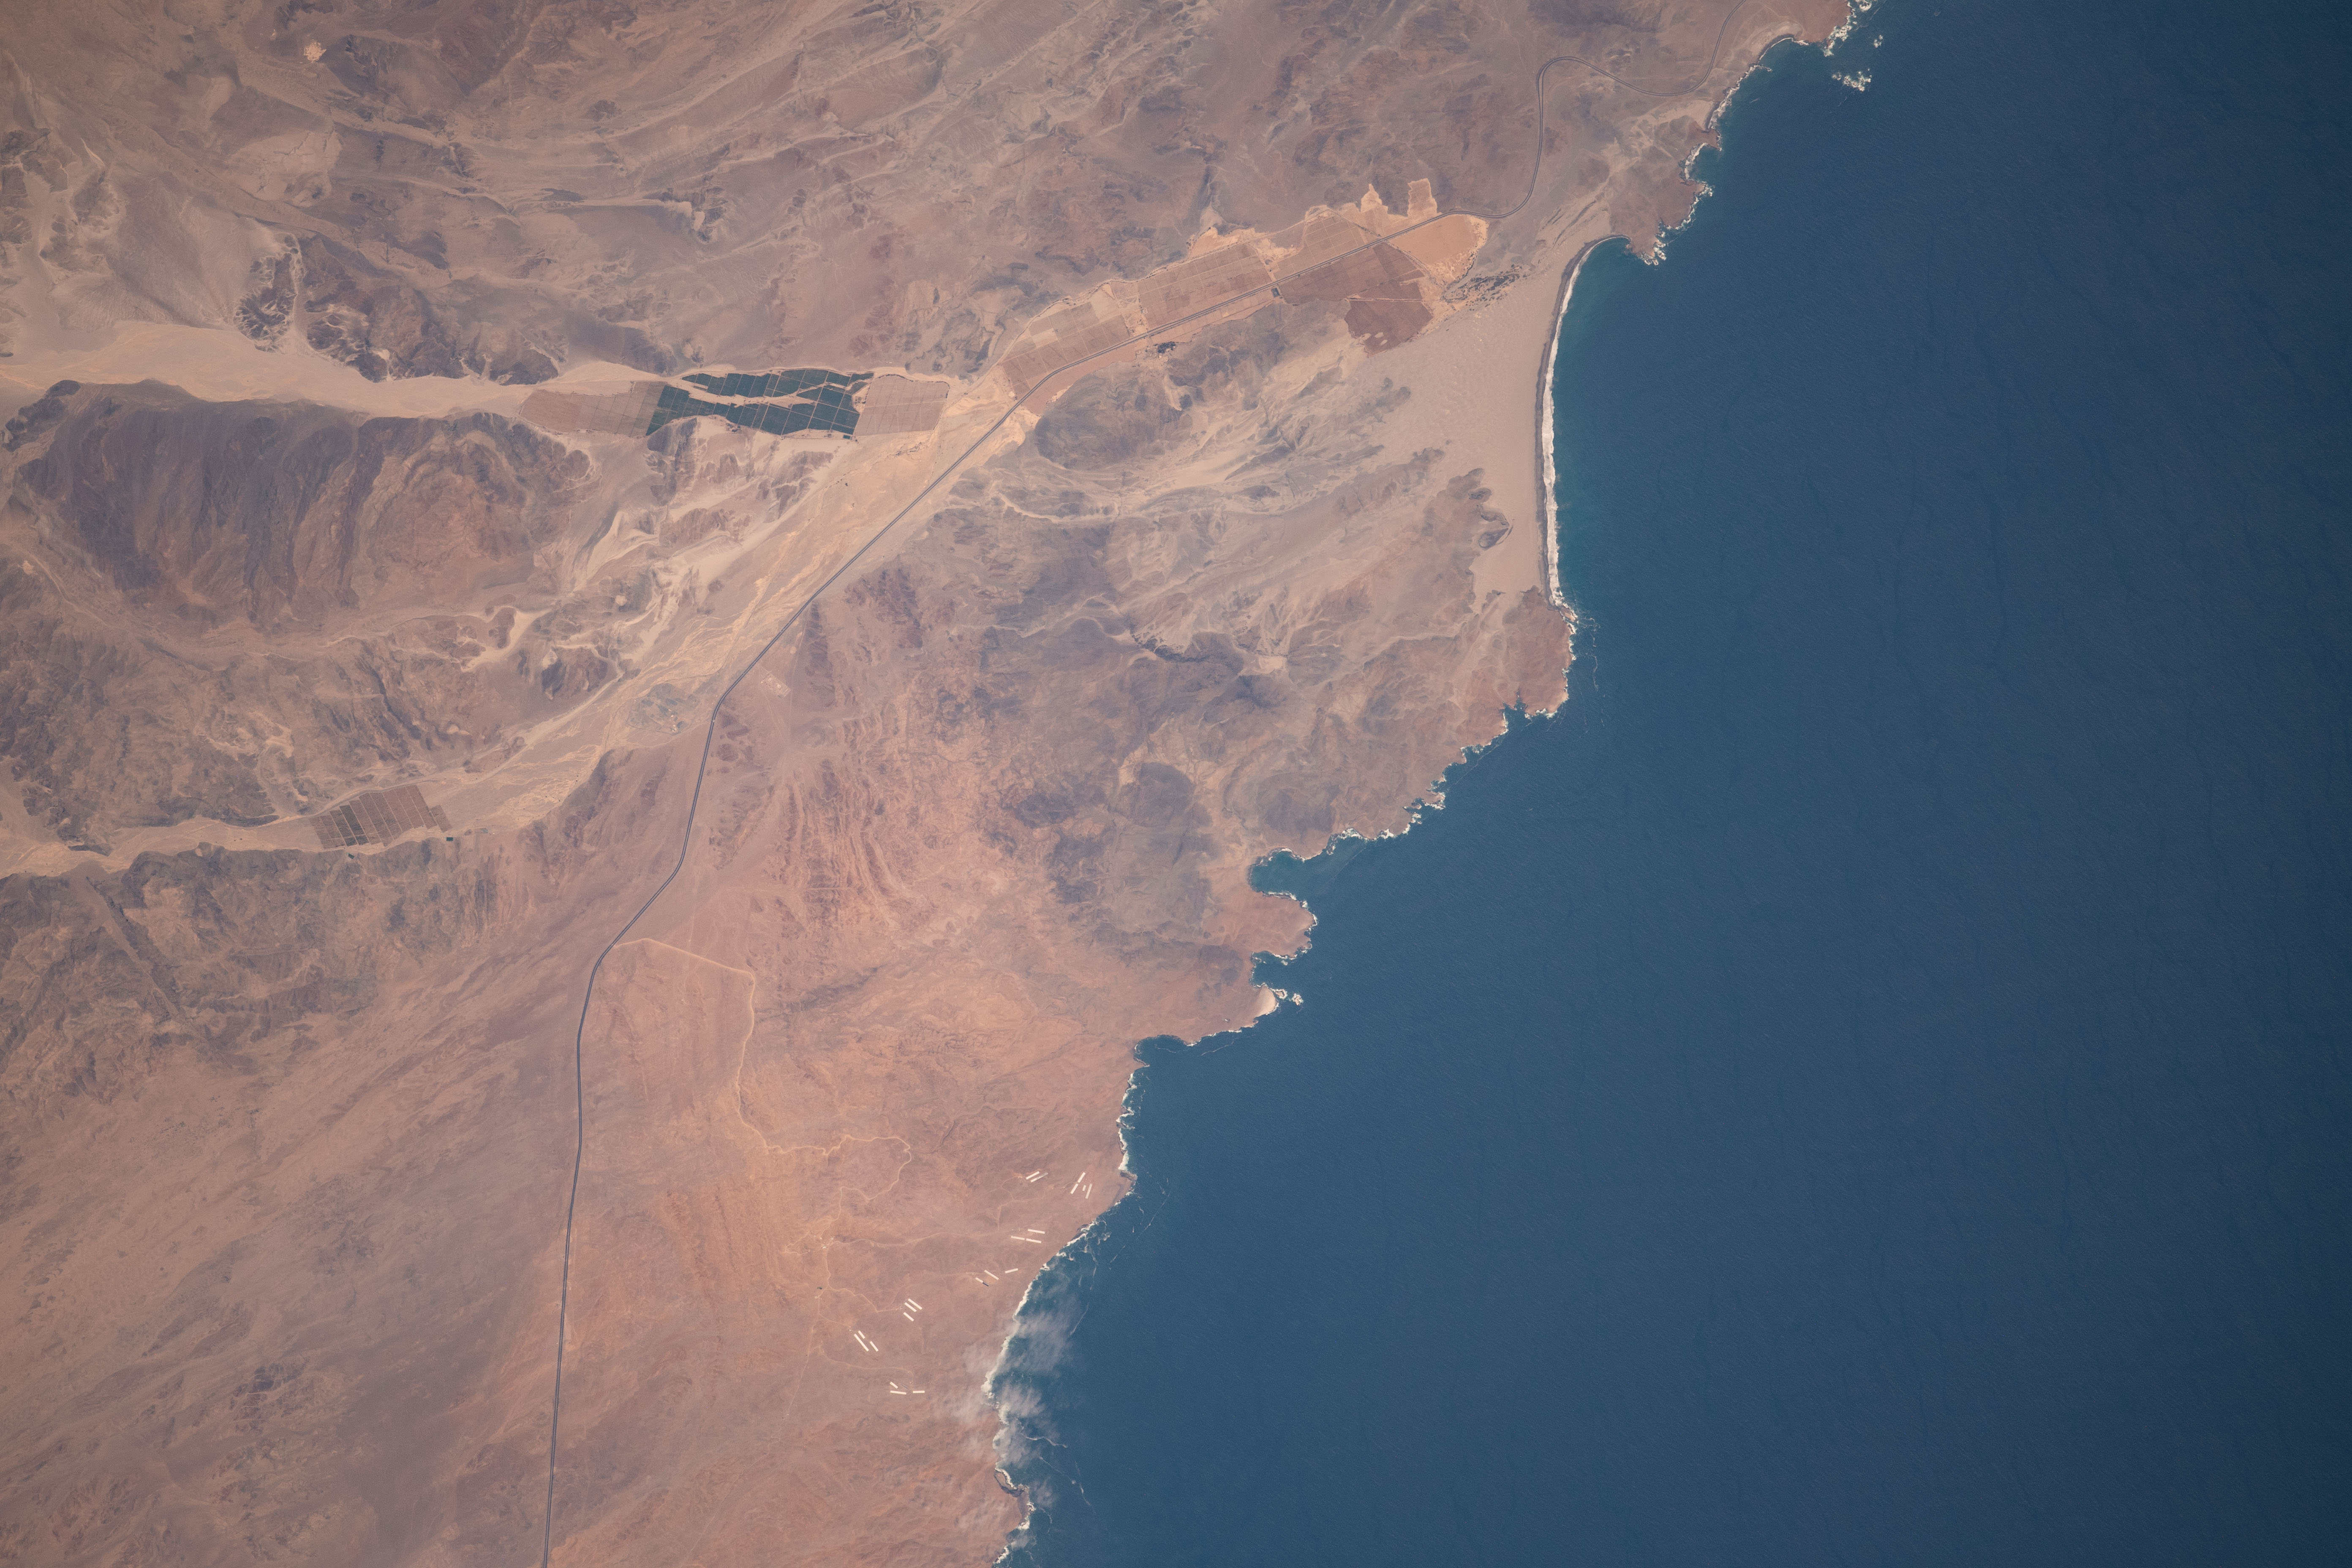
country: PERU
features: COASTLINE
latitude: -10.2
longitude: -78.1
